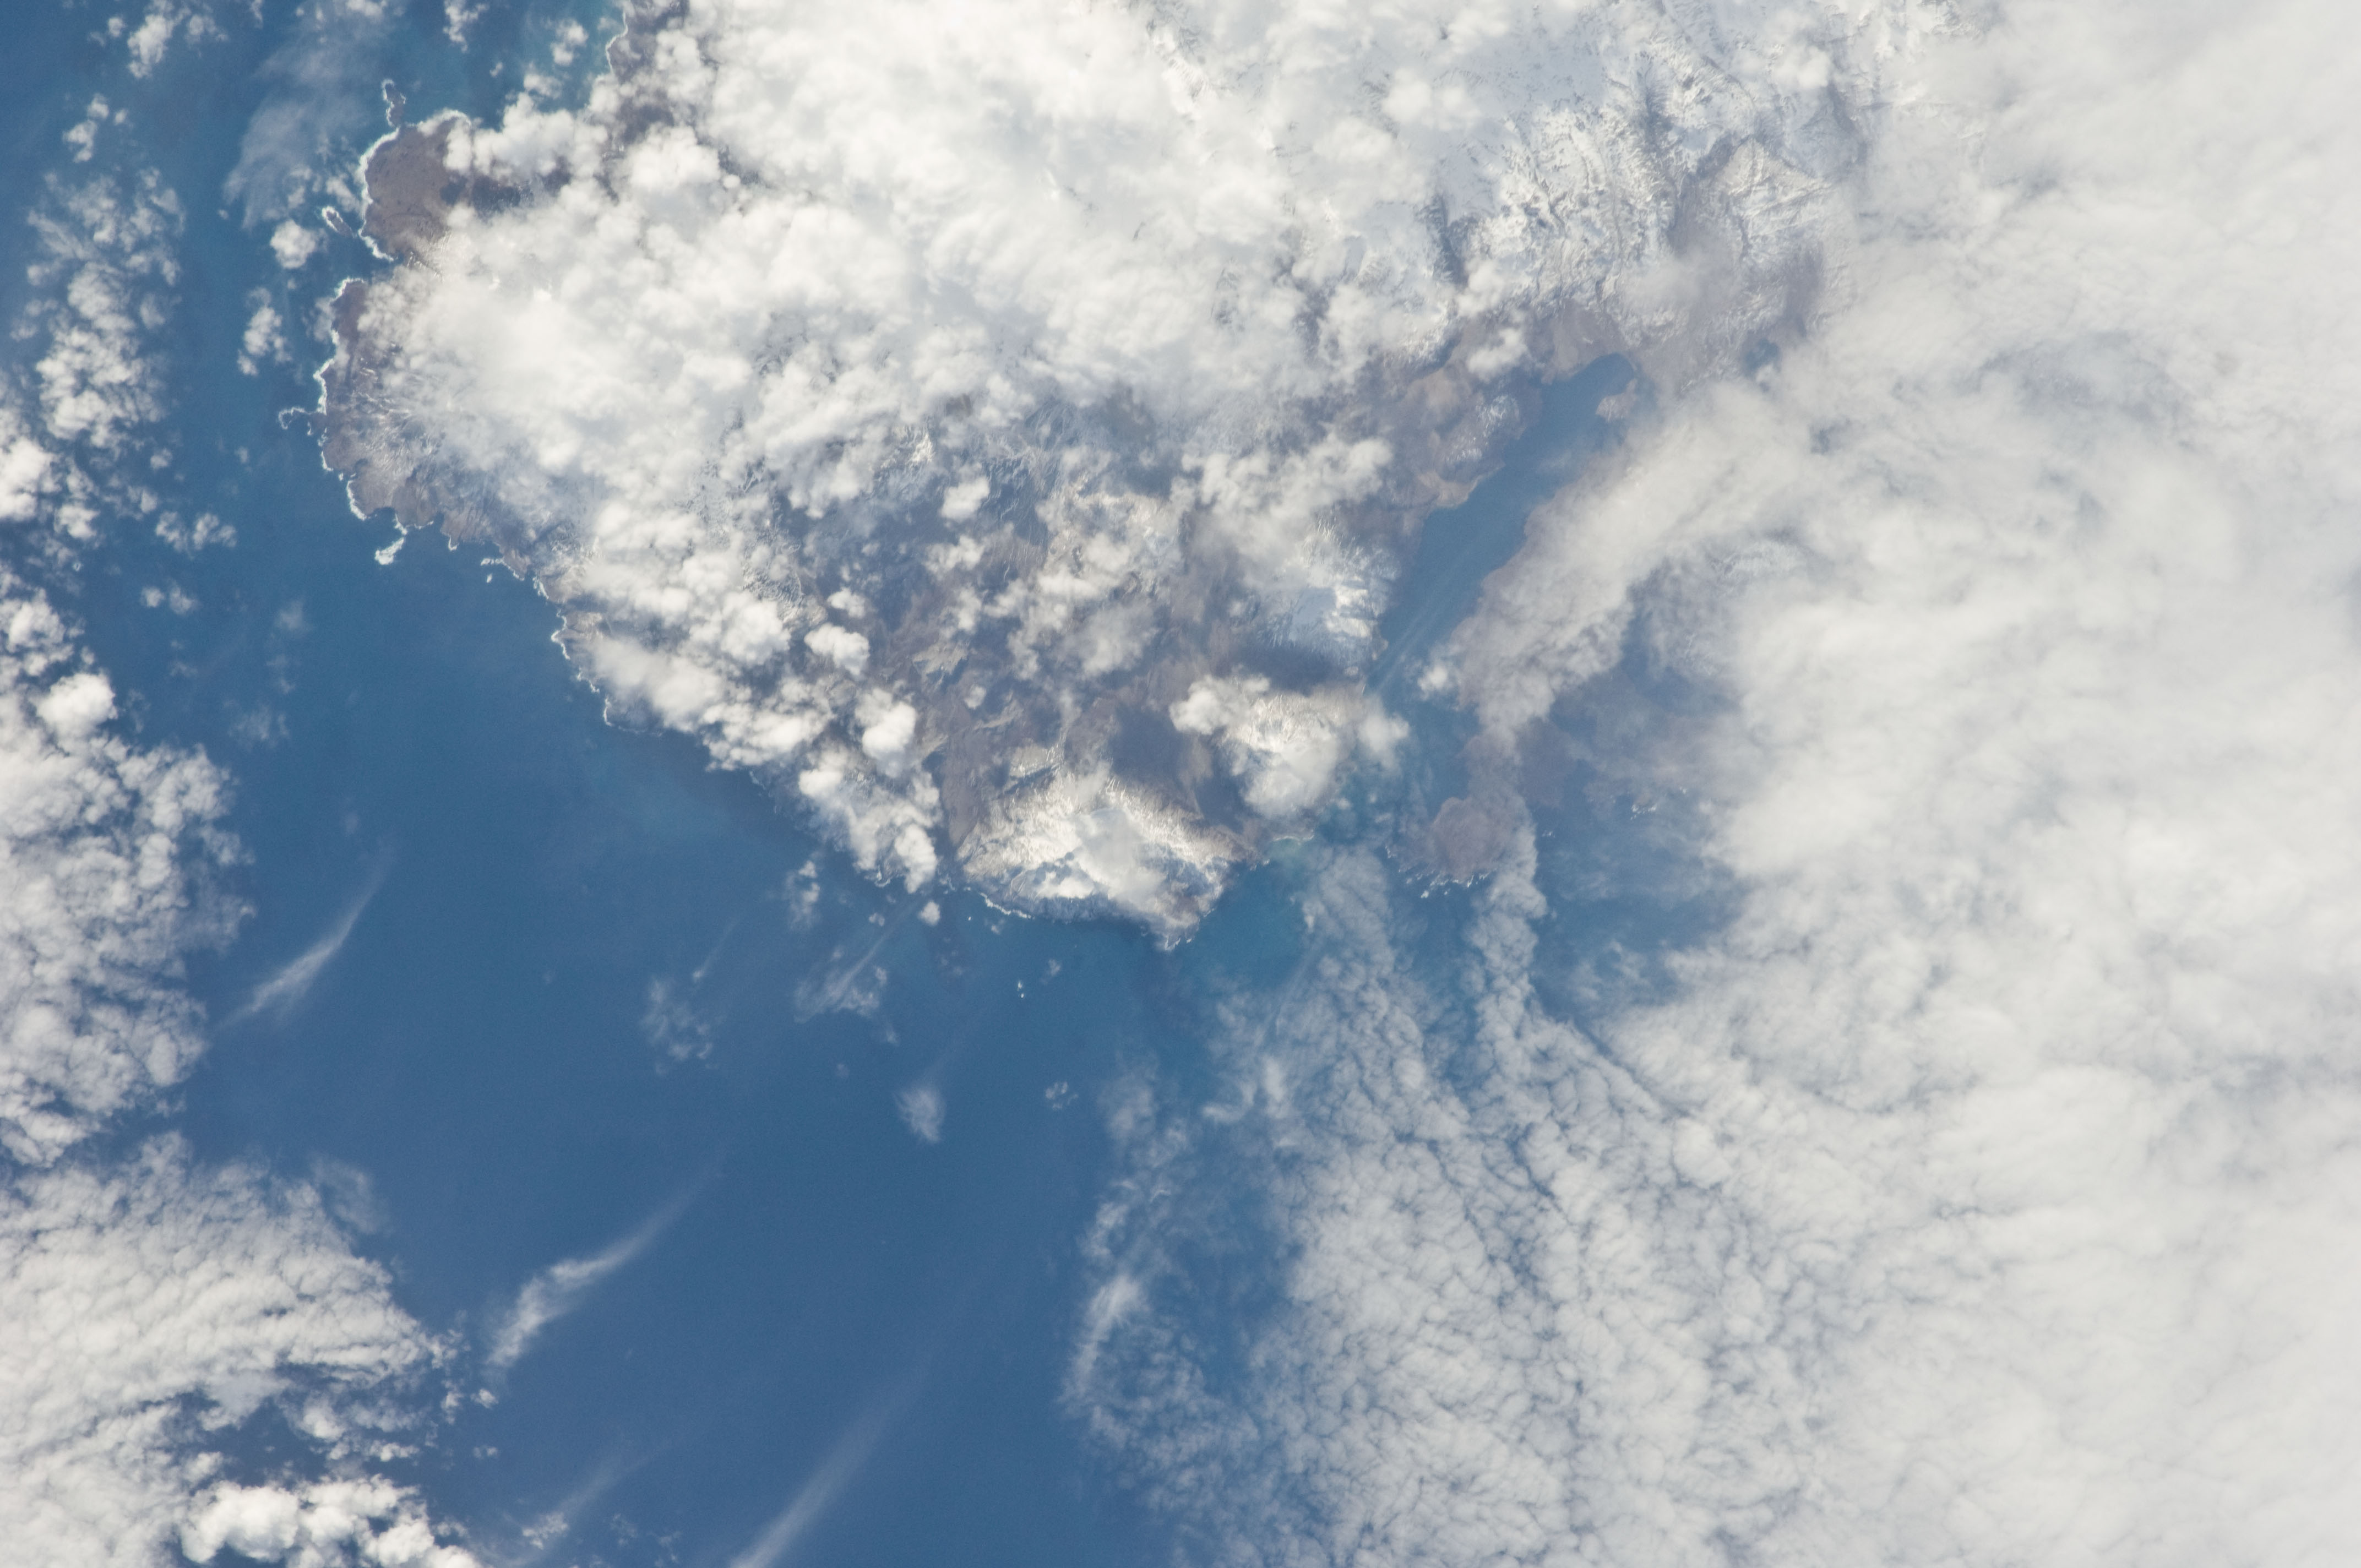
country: KERGUELEN ILES
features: RALLIER DU BATY PENINSULA, CAPE BOURBON, C. DAUPHIN, MTS., SNOW
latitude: -49.6
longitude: 69.1
